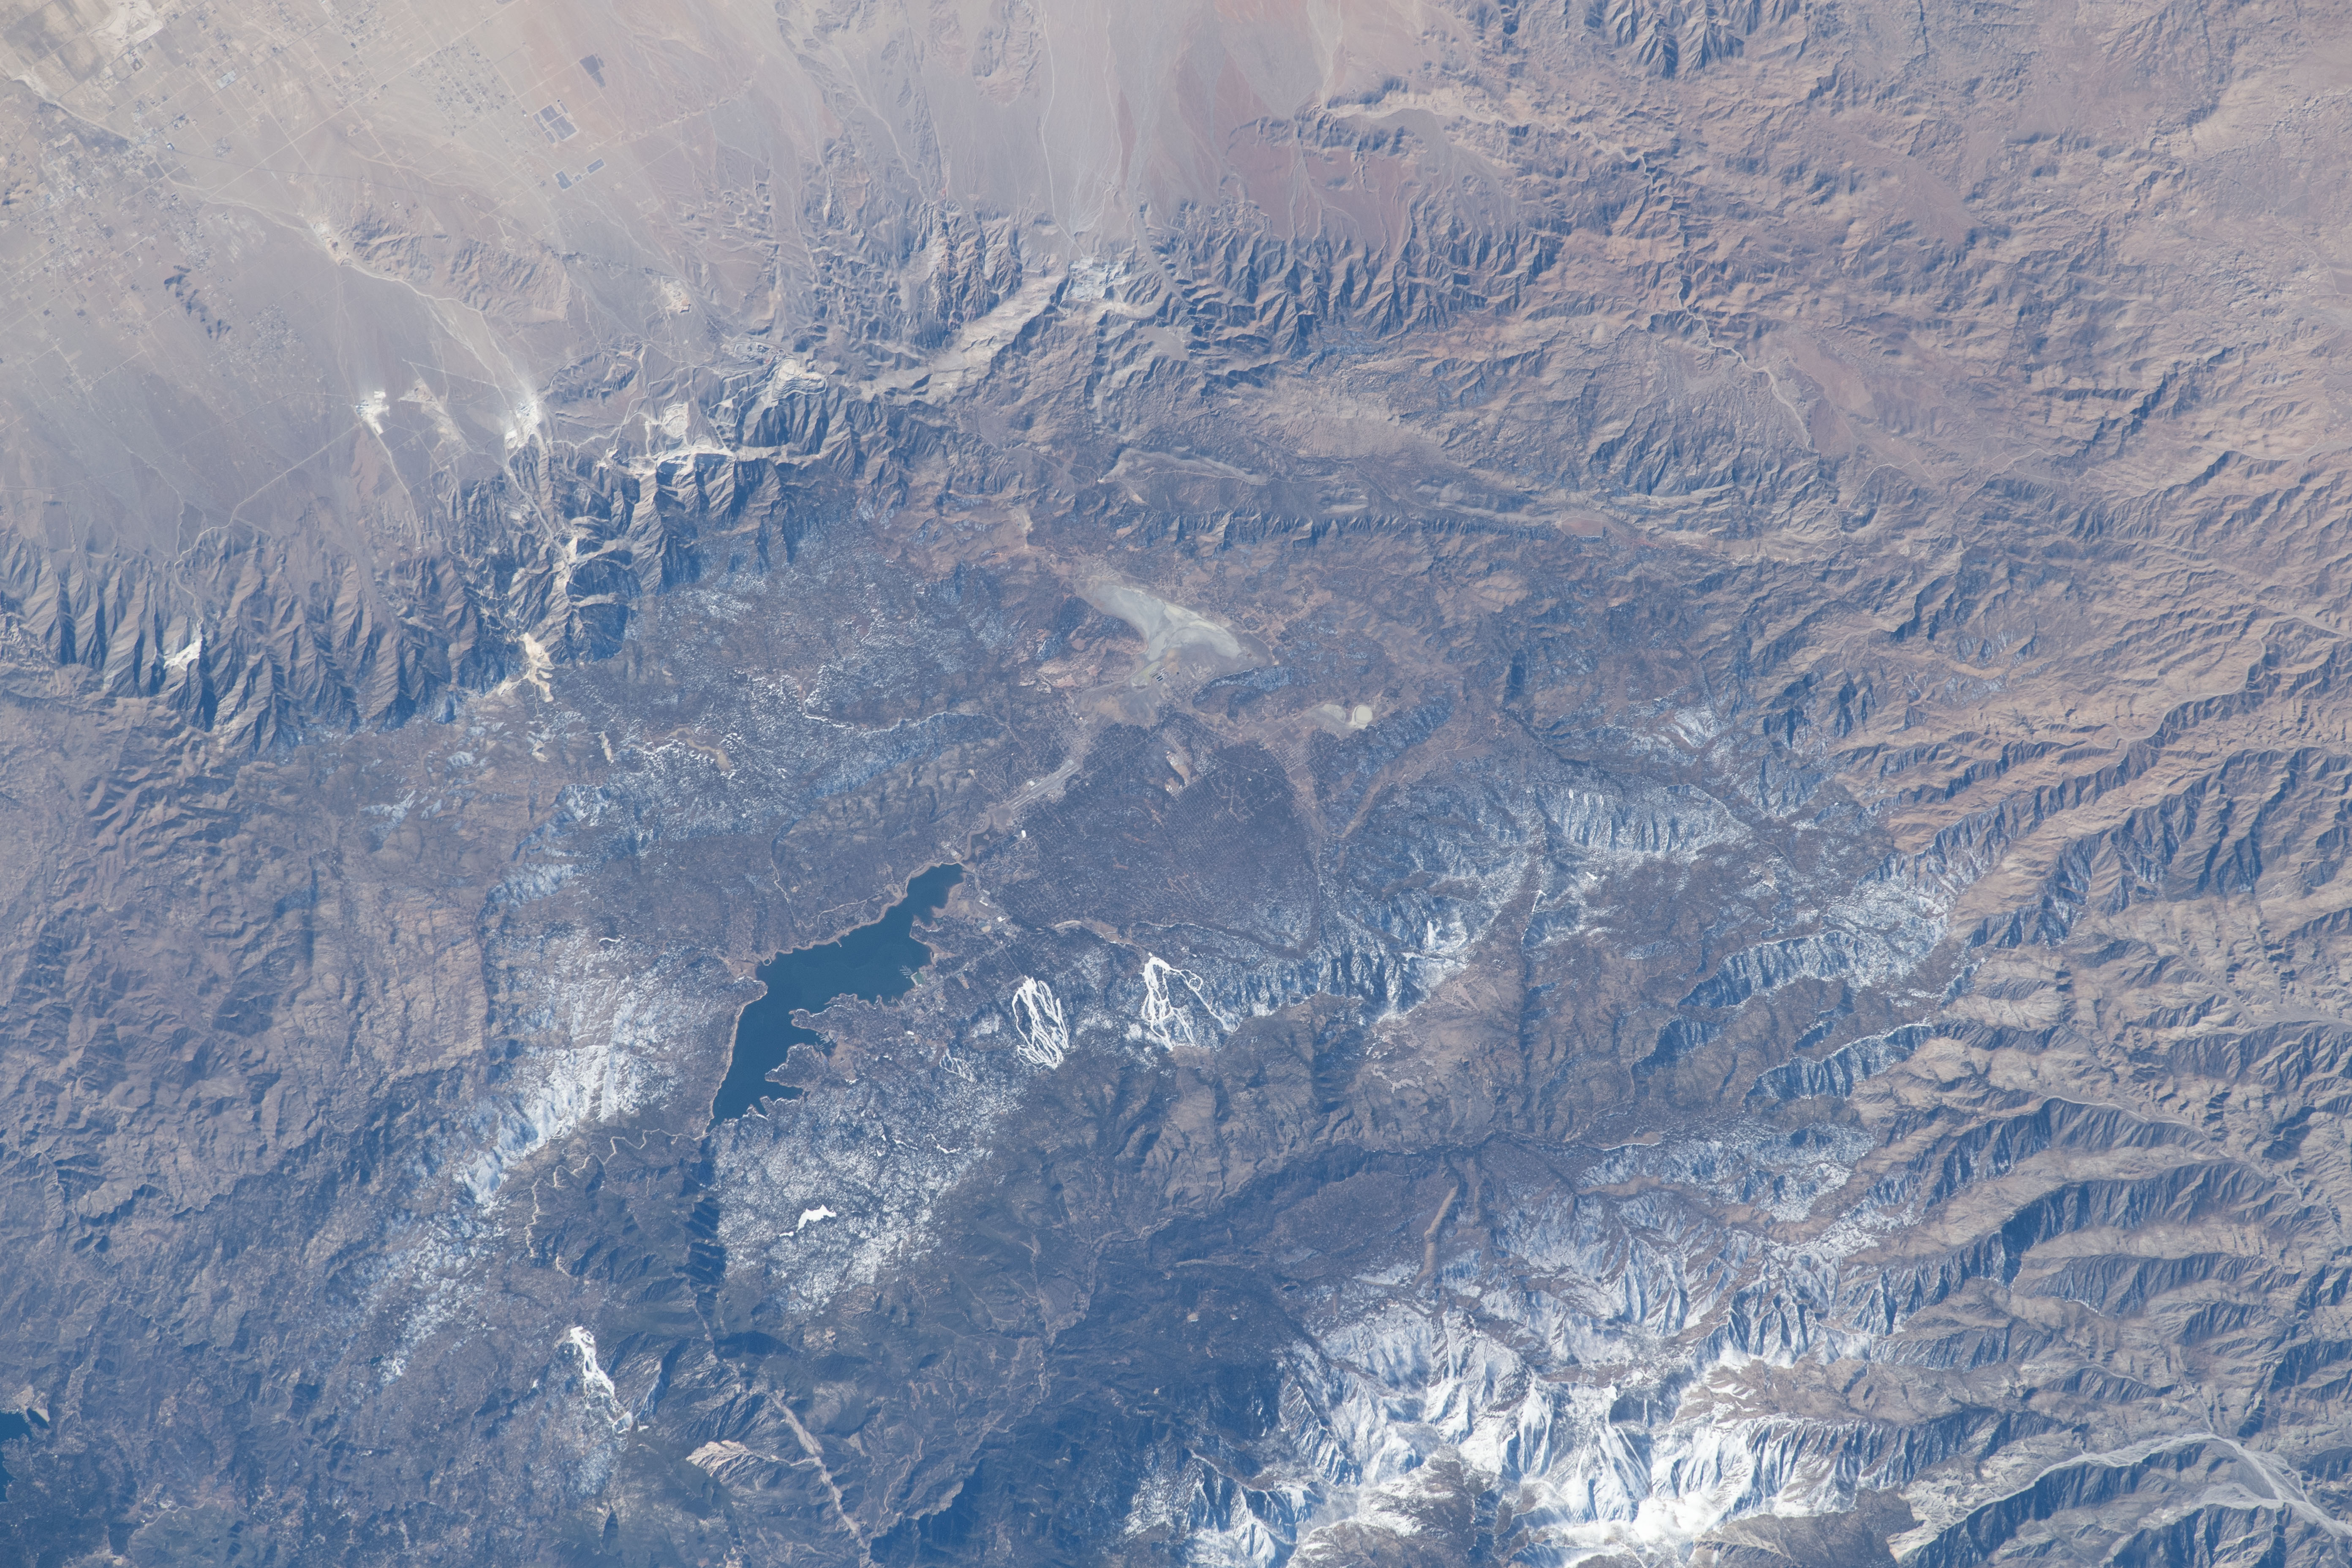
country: USA-CALIFORNIA
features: BIG BEAR LAKE, SAN BERNARDINO NATIONAL FOREST, BUTLER PEAK
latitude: 34.2
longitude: -116.9
